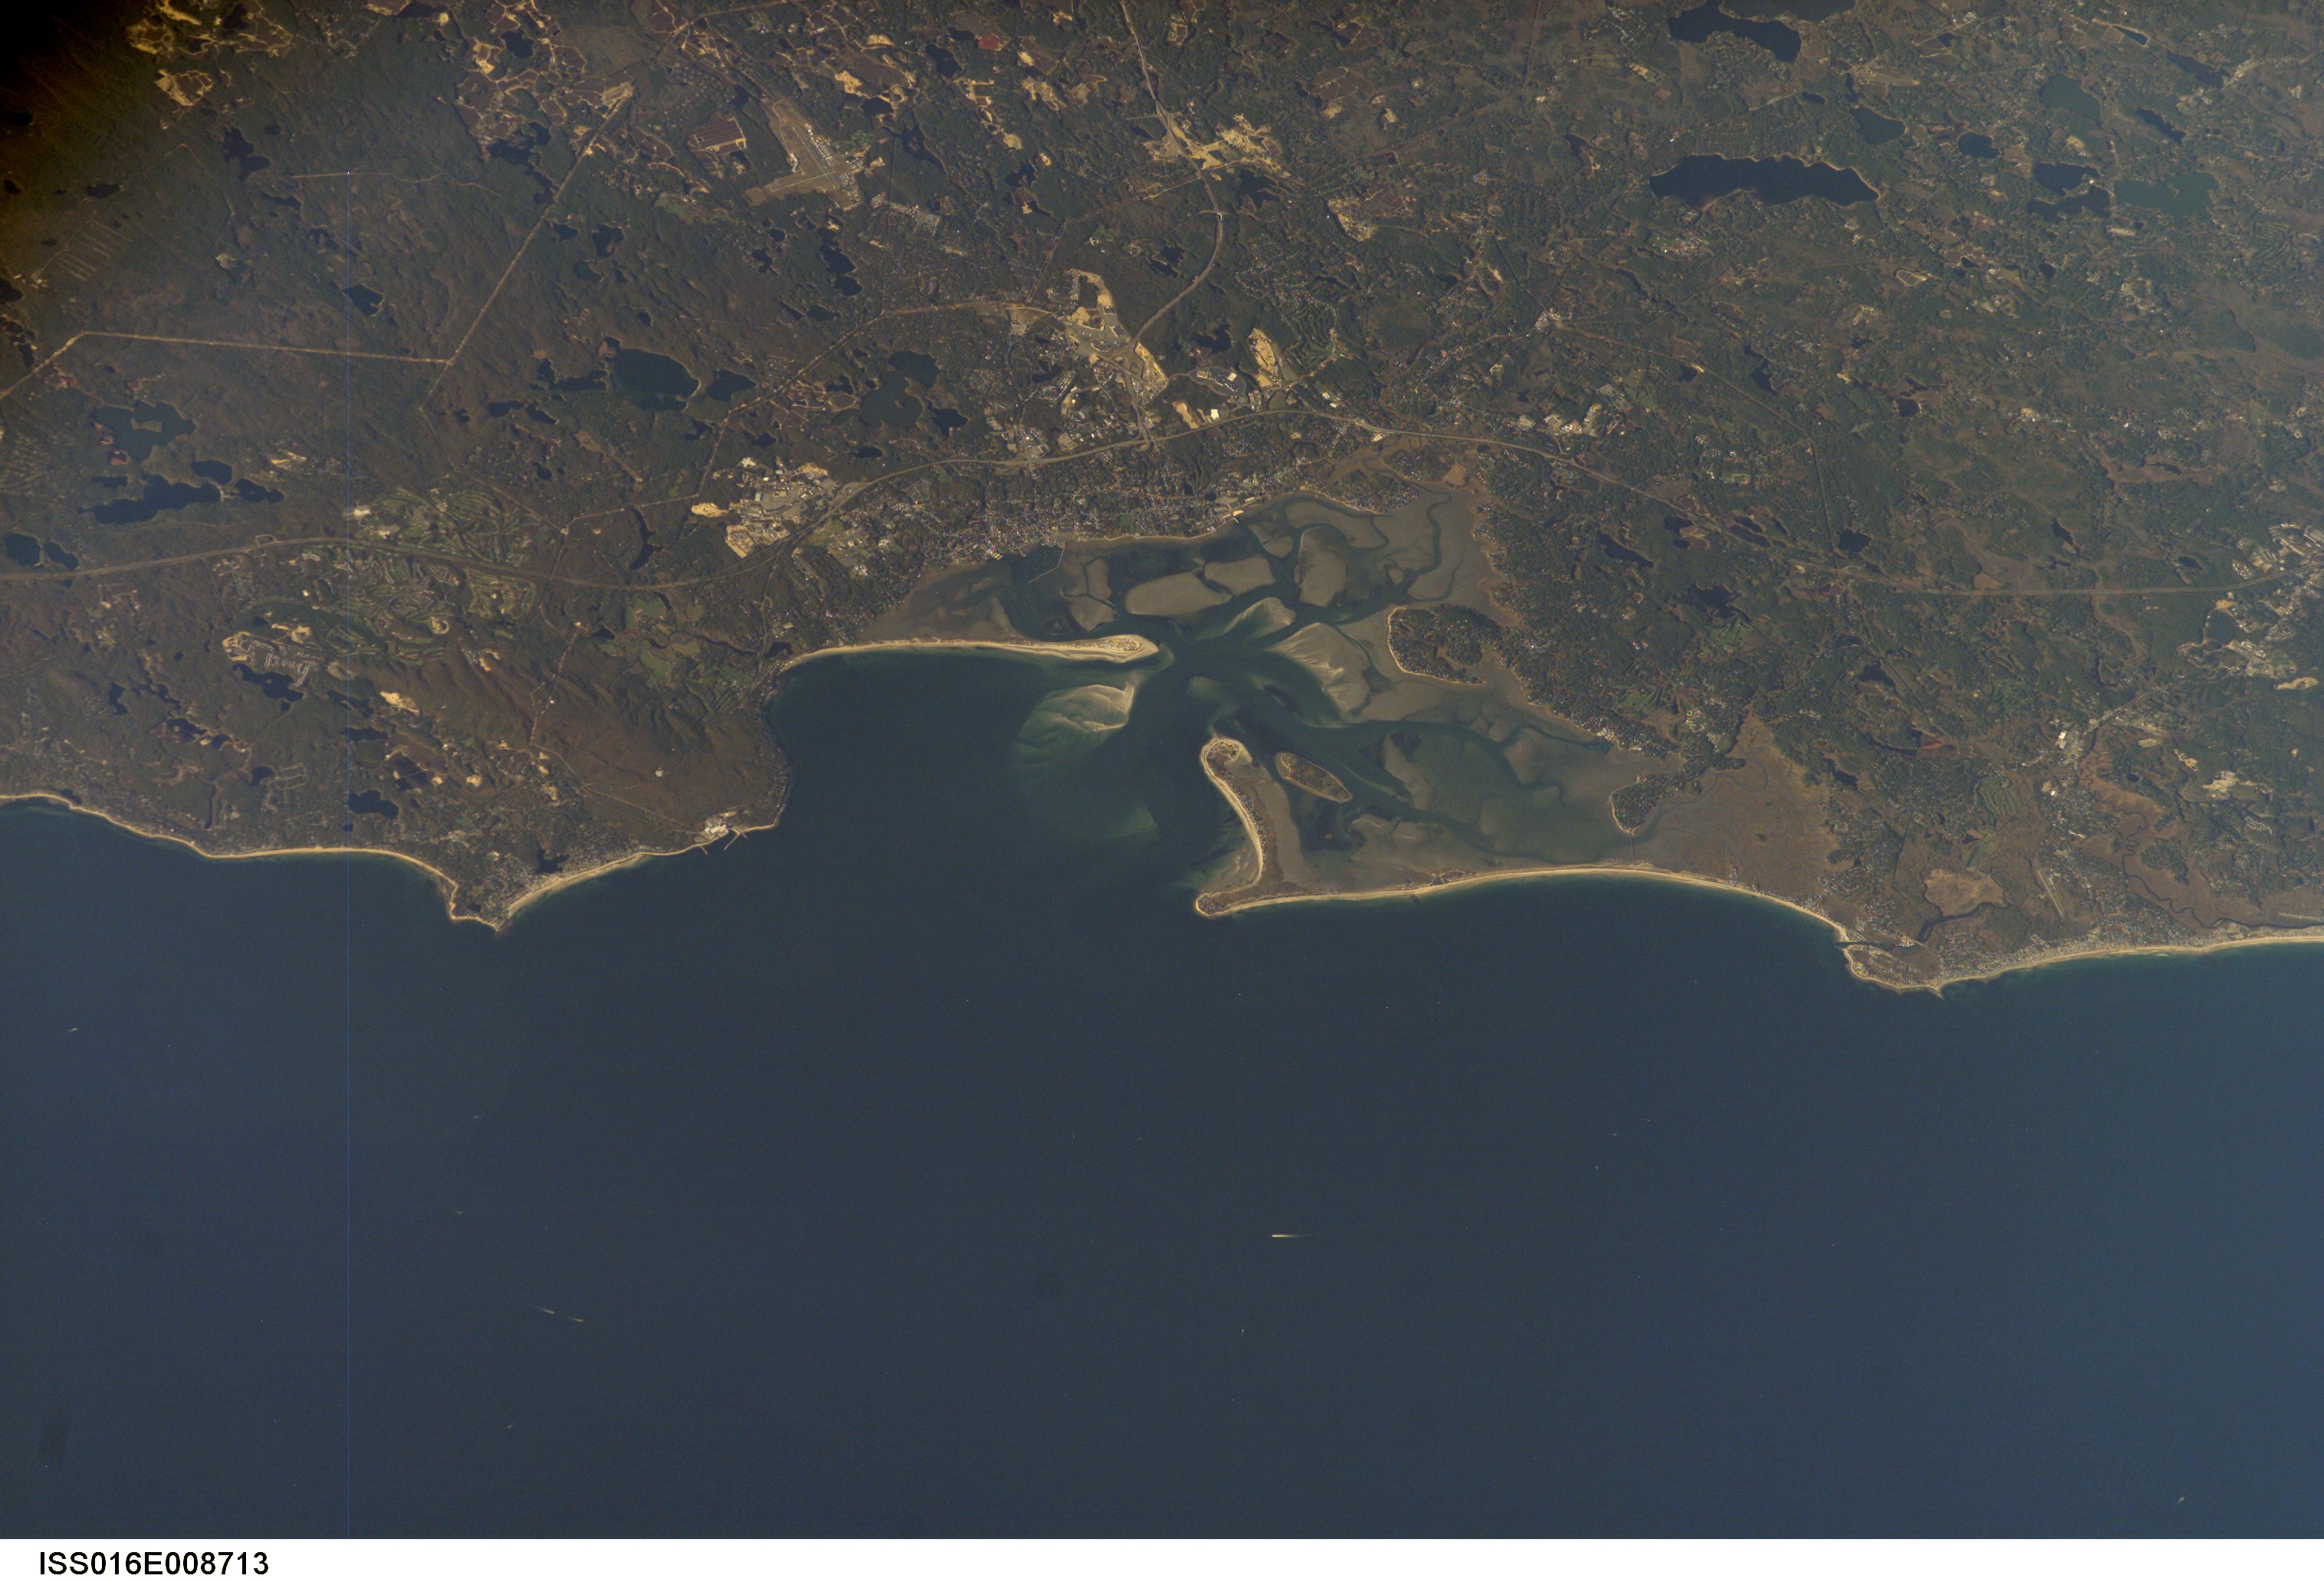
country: USA-MASSACHUSETTS
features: PLYMOUTH BAY, PLYMOUTH
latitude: 42.0
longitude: -70.7
